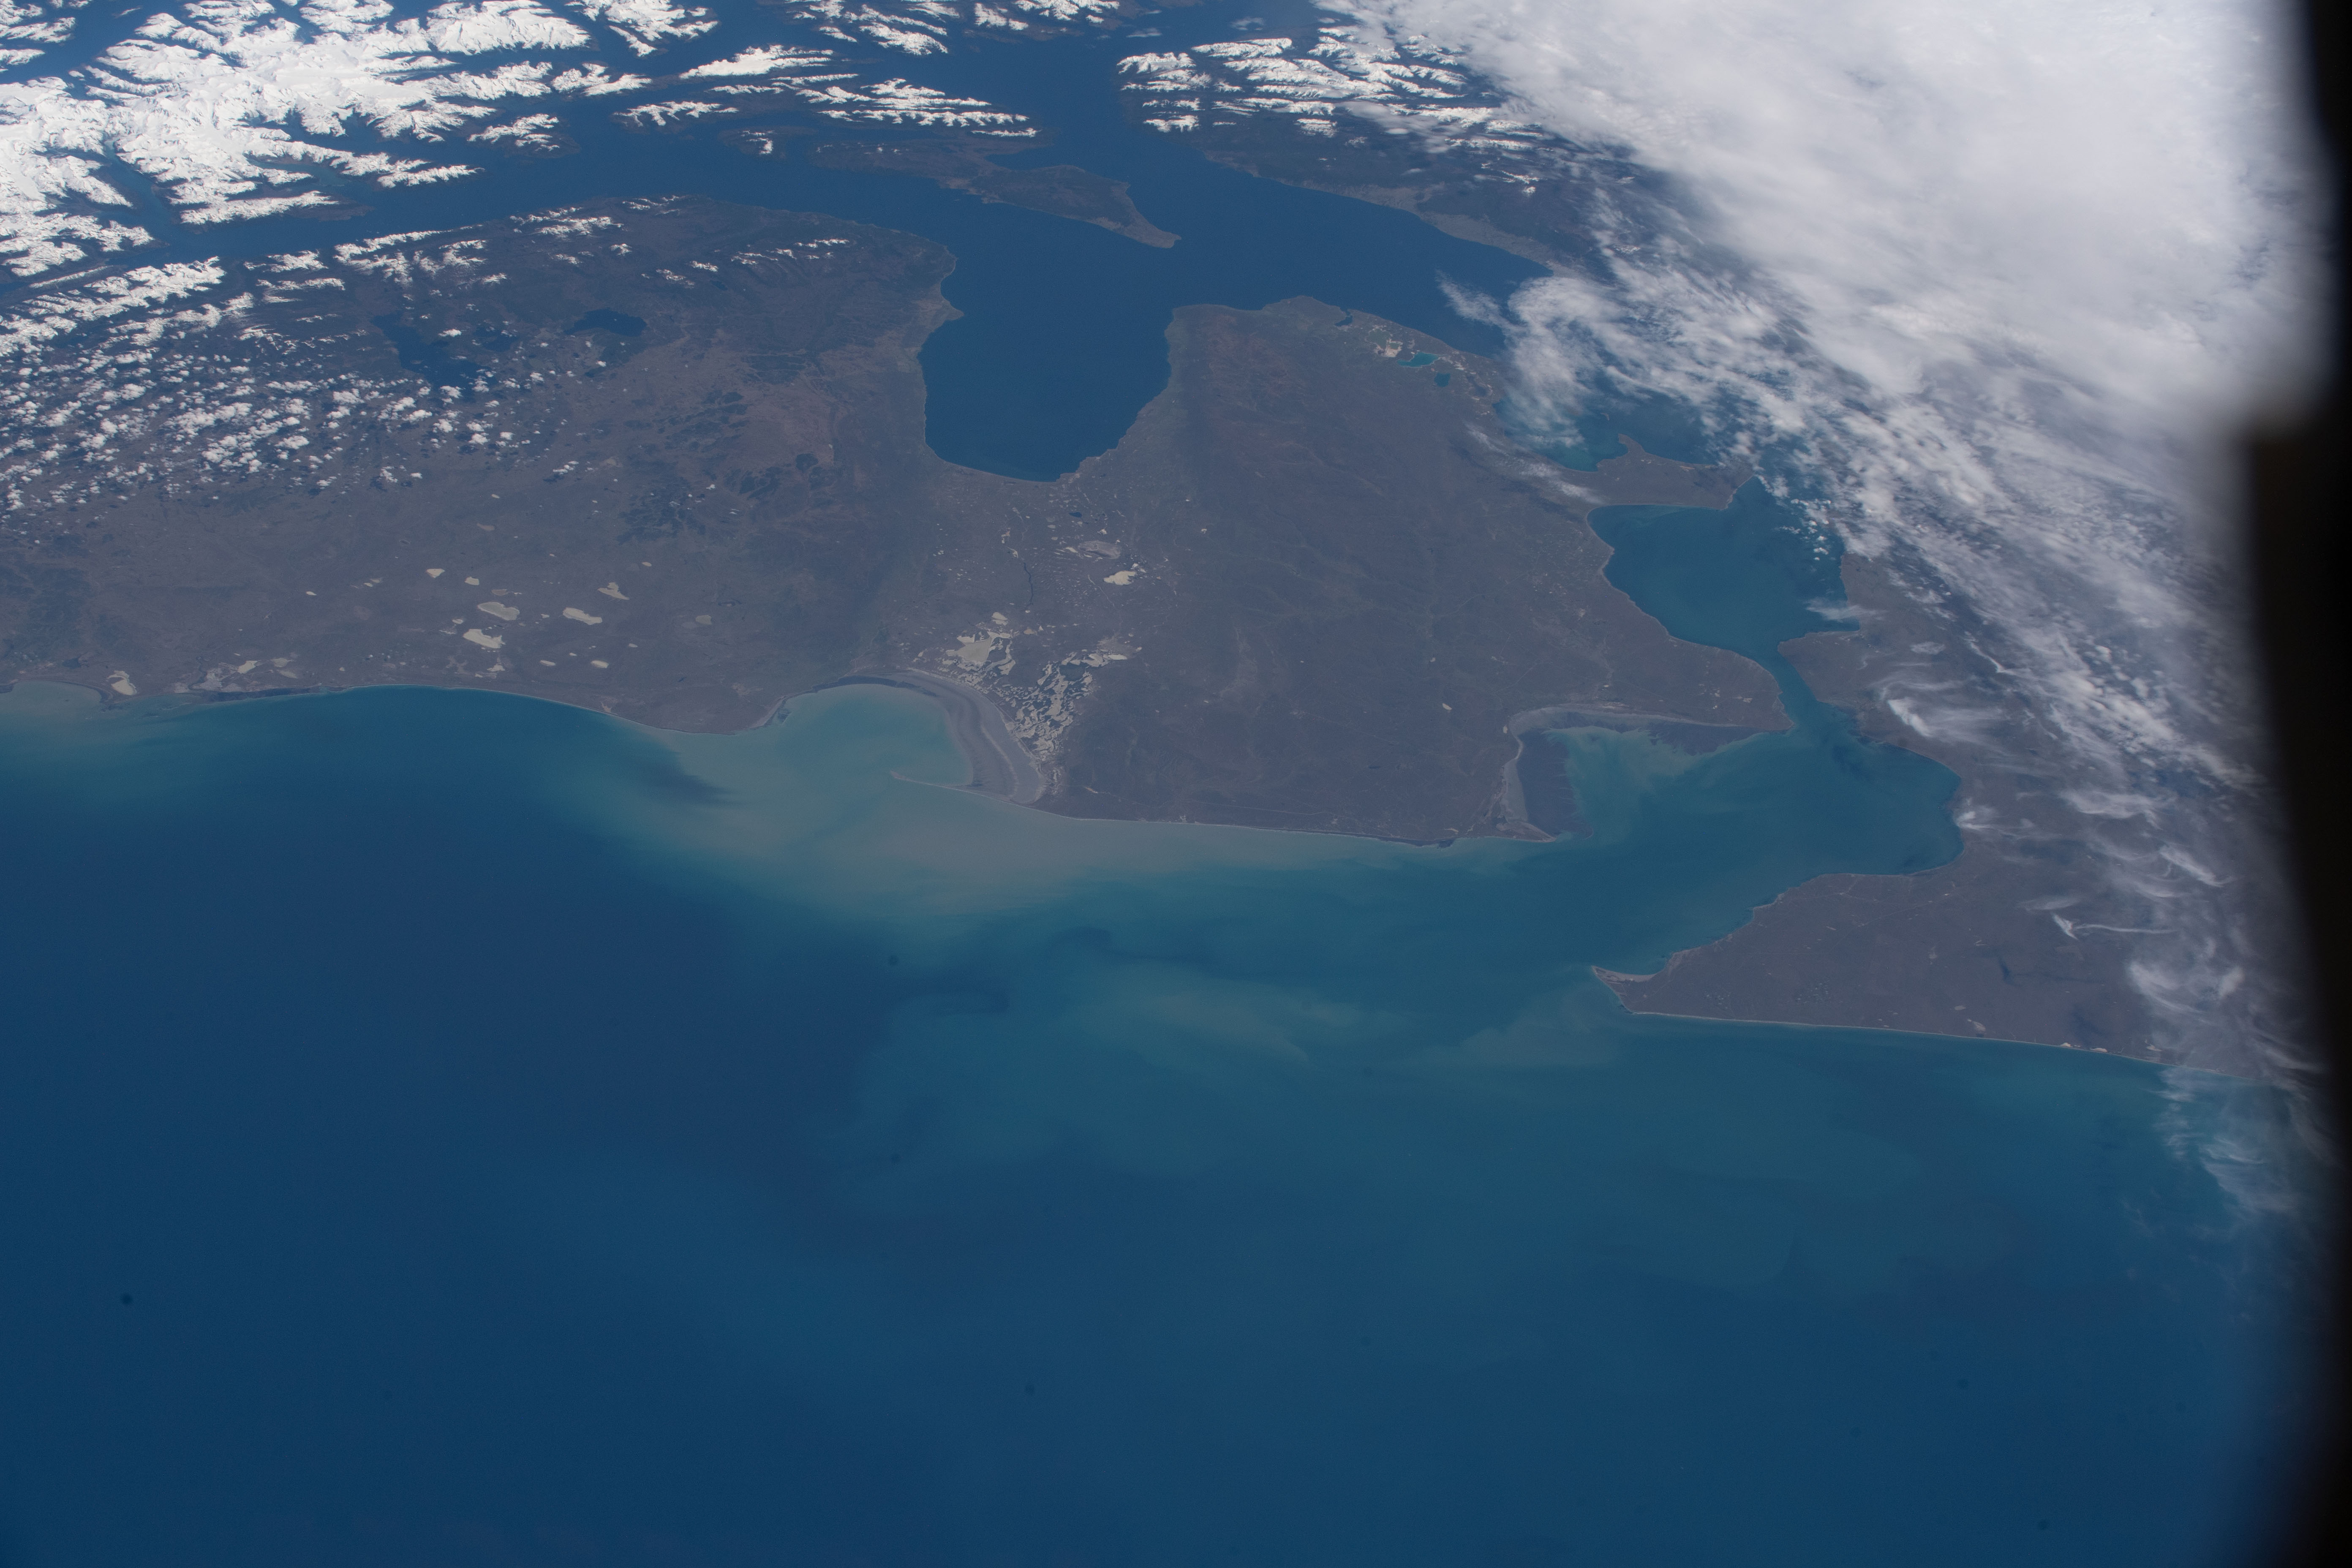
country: ARGENTINA
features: BAHIA LOMAS, CHILE
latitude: -53.0
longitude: -68.5
